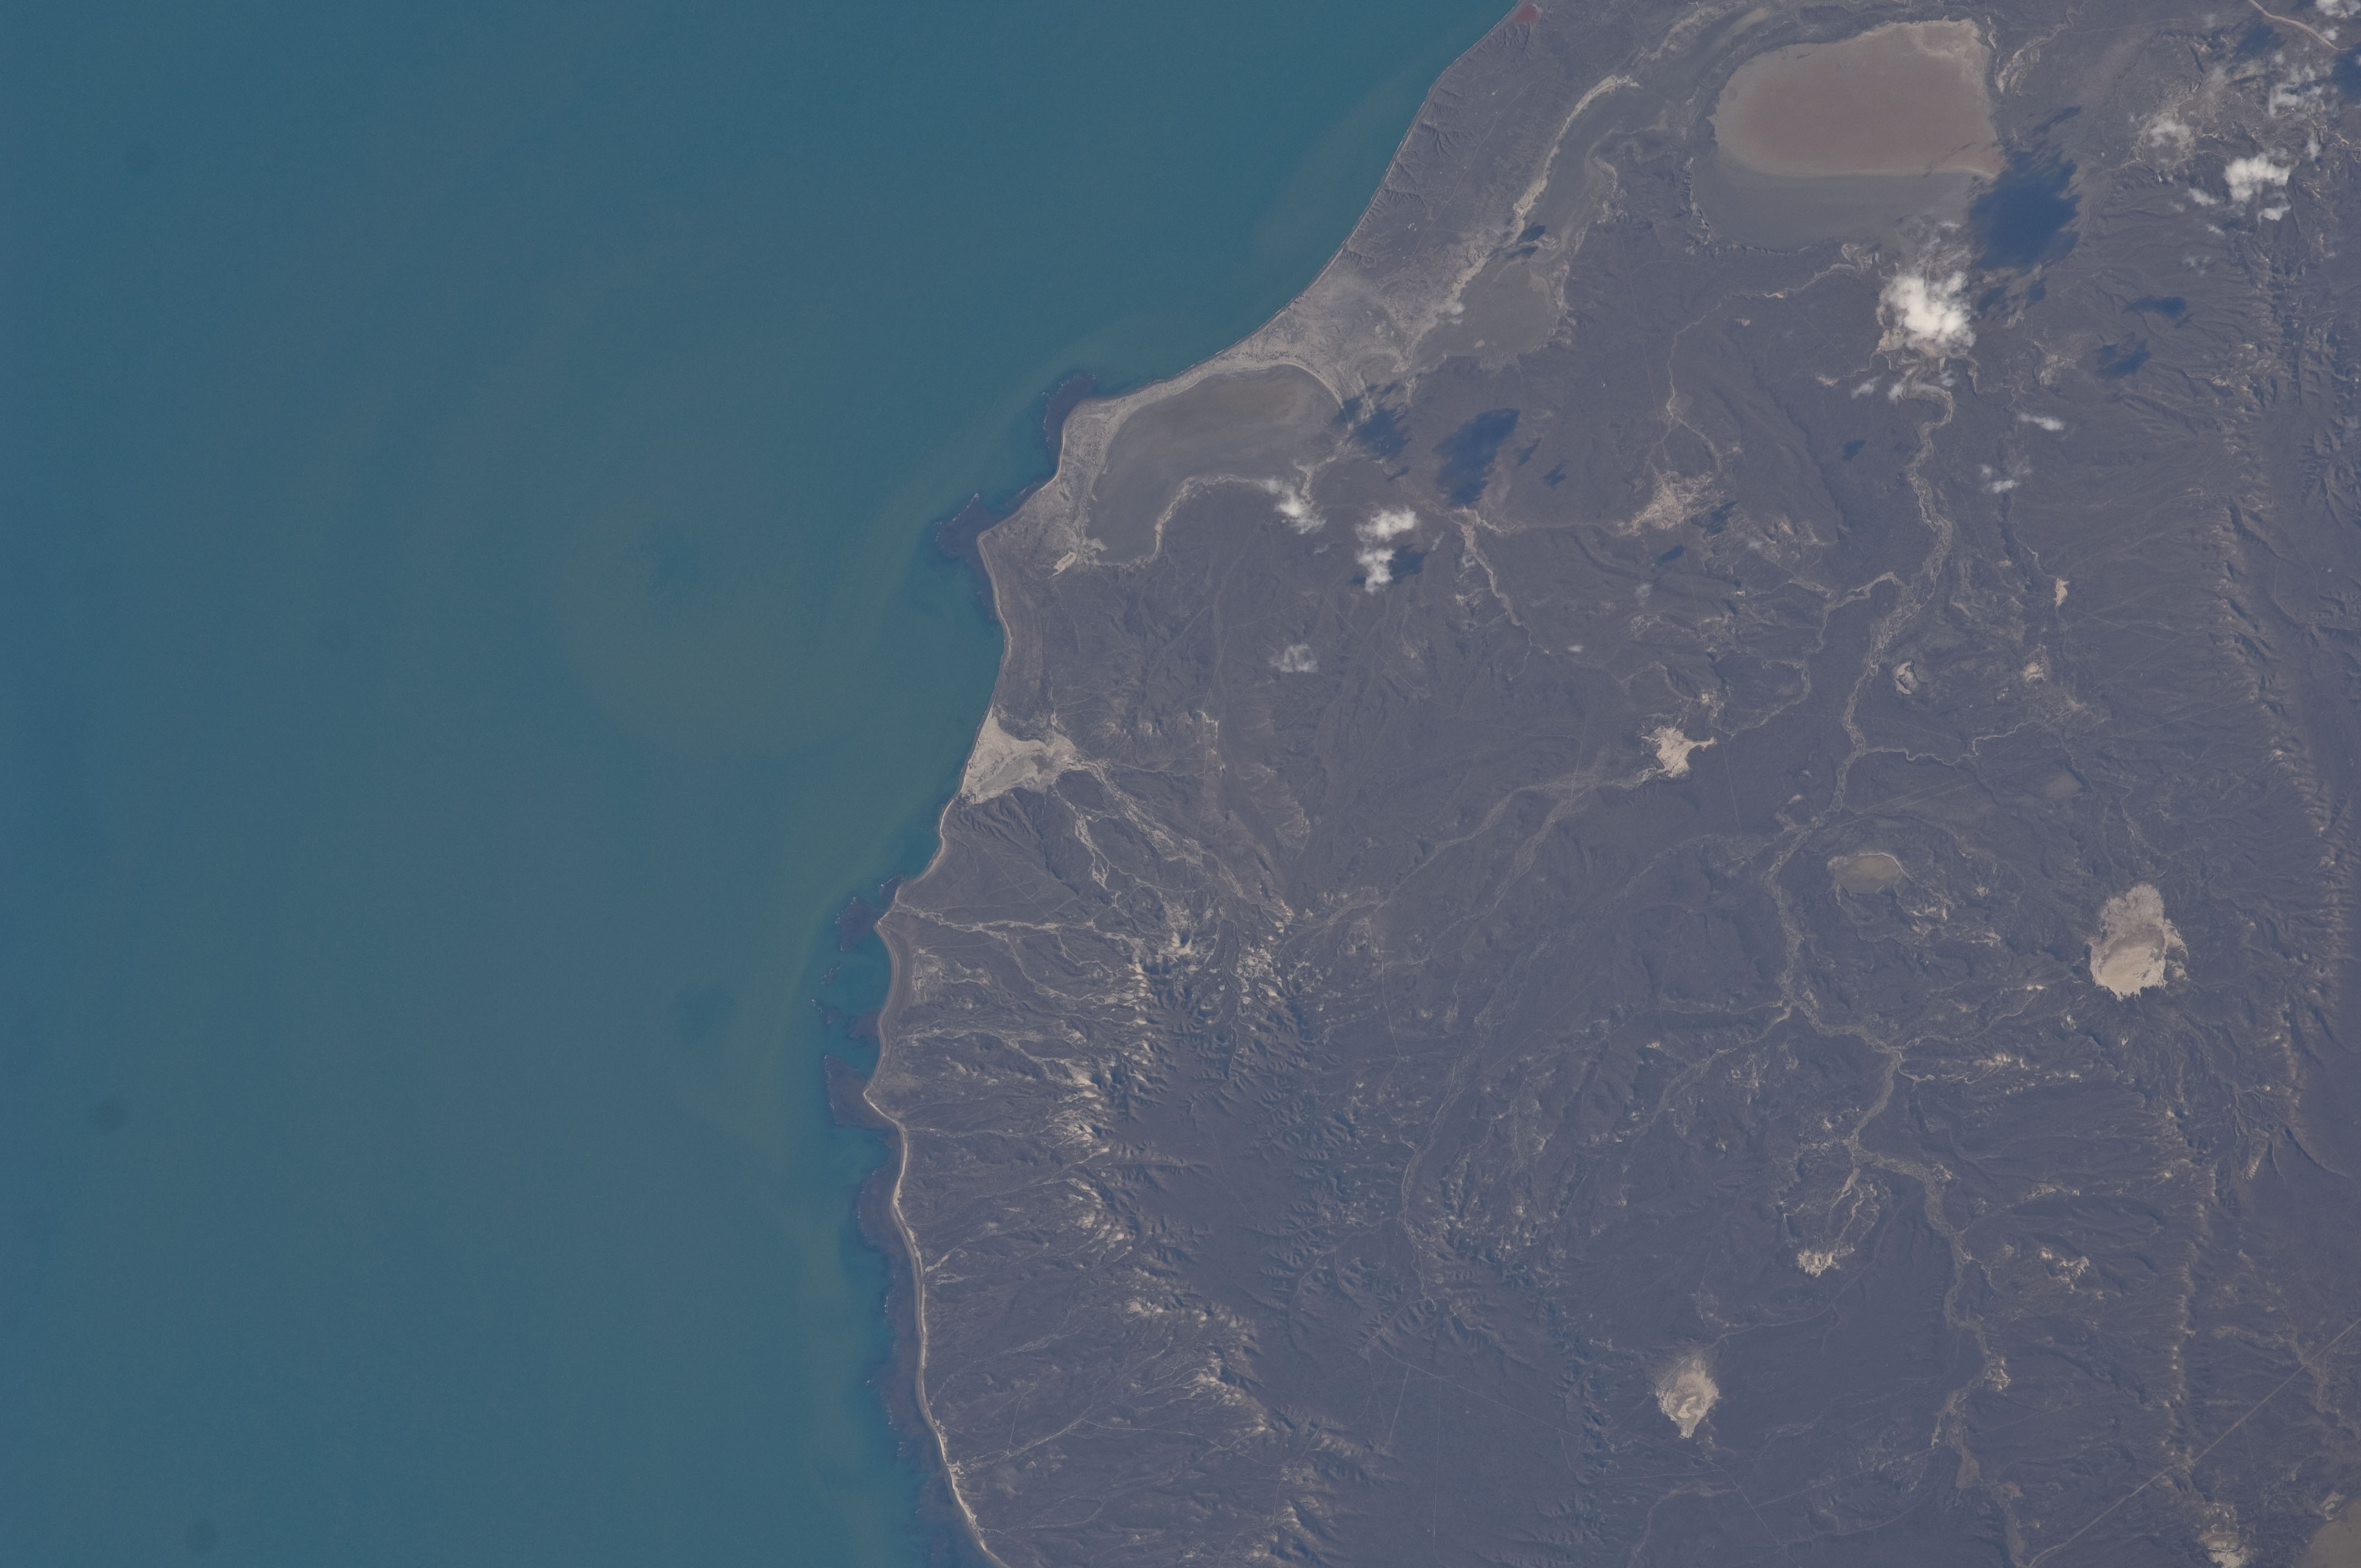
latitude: -47.1
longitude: -66.0
